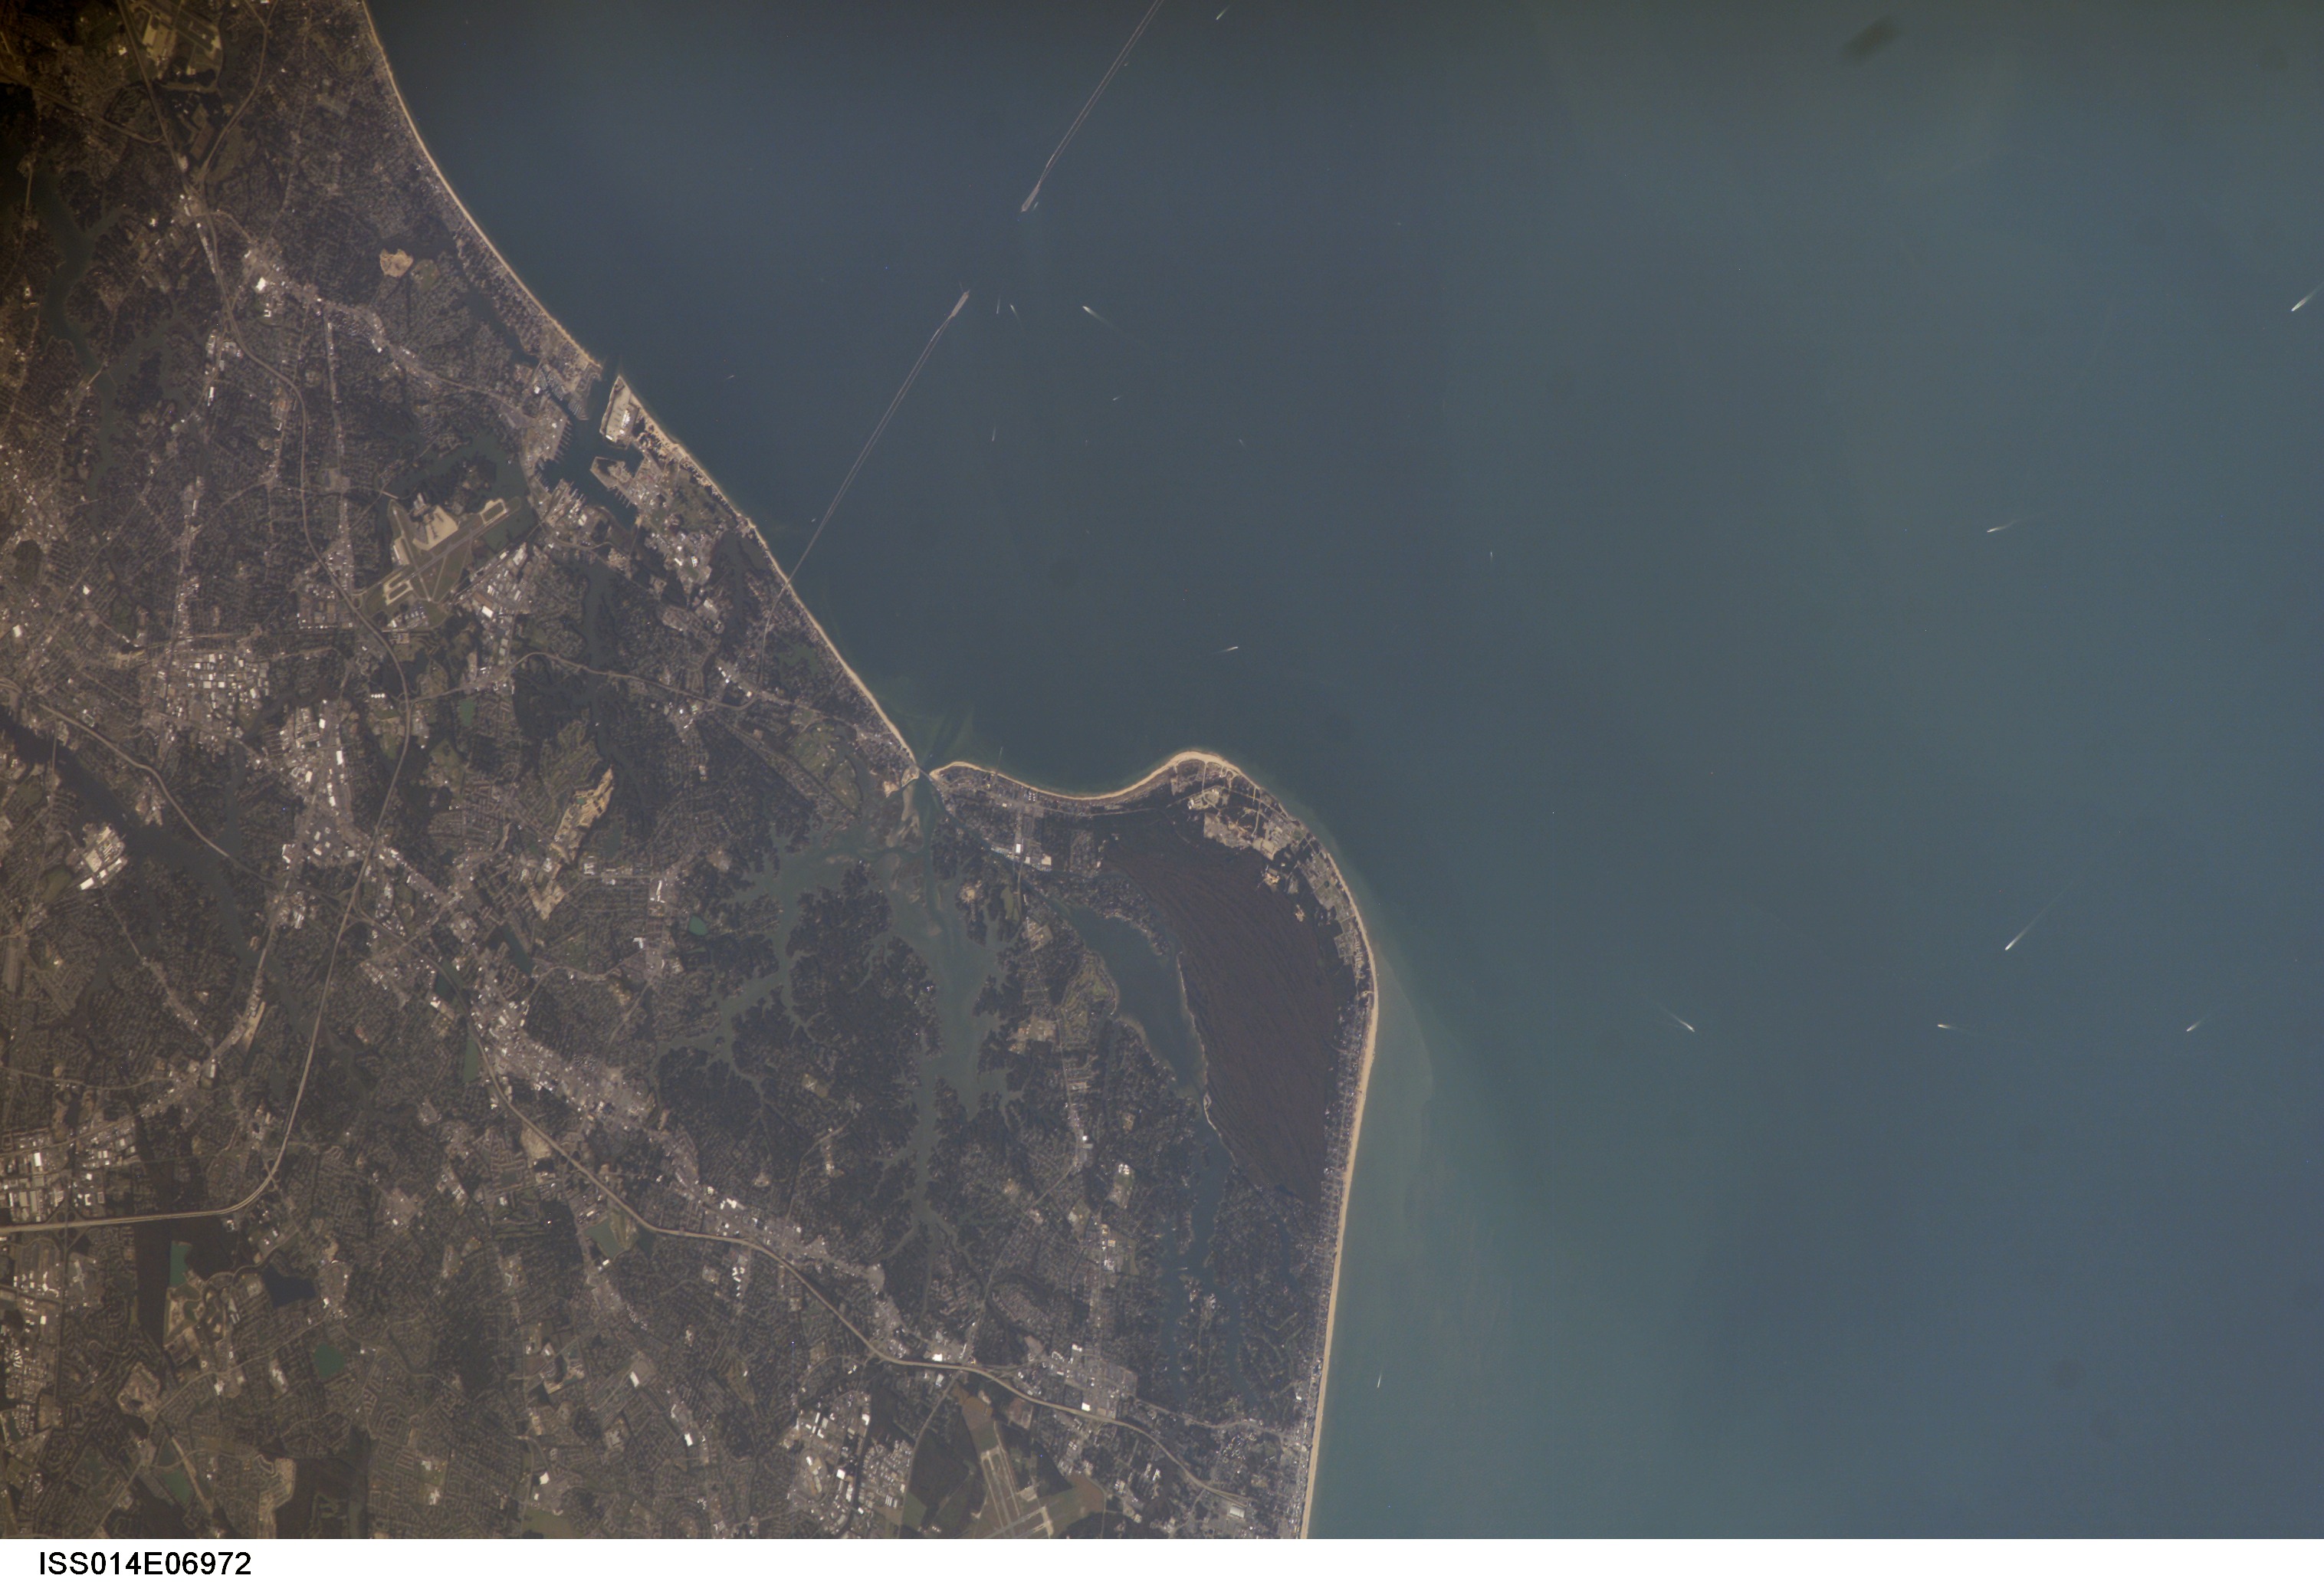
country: USA-VIRGINIA
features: C. HENRY, VIRGINIA BEACH, MARSH
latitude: 36.9
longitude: -76.0
